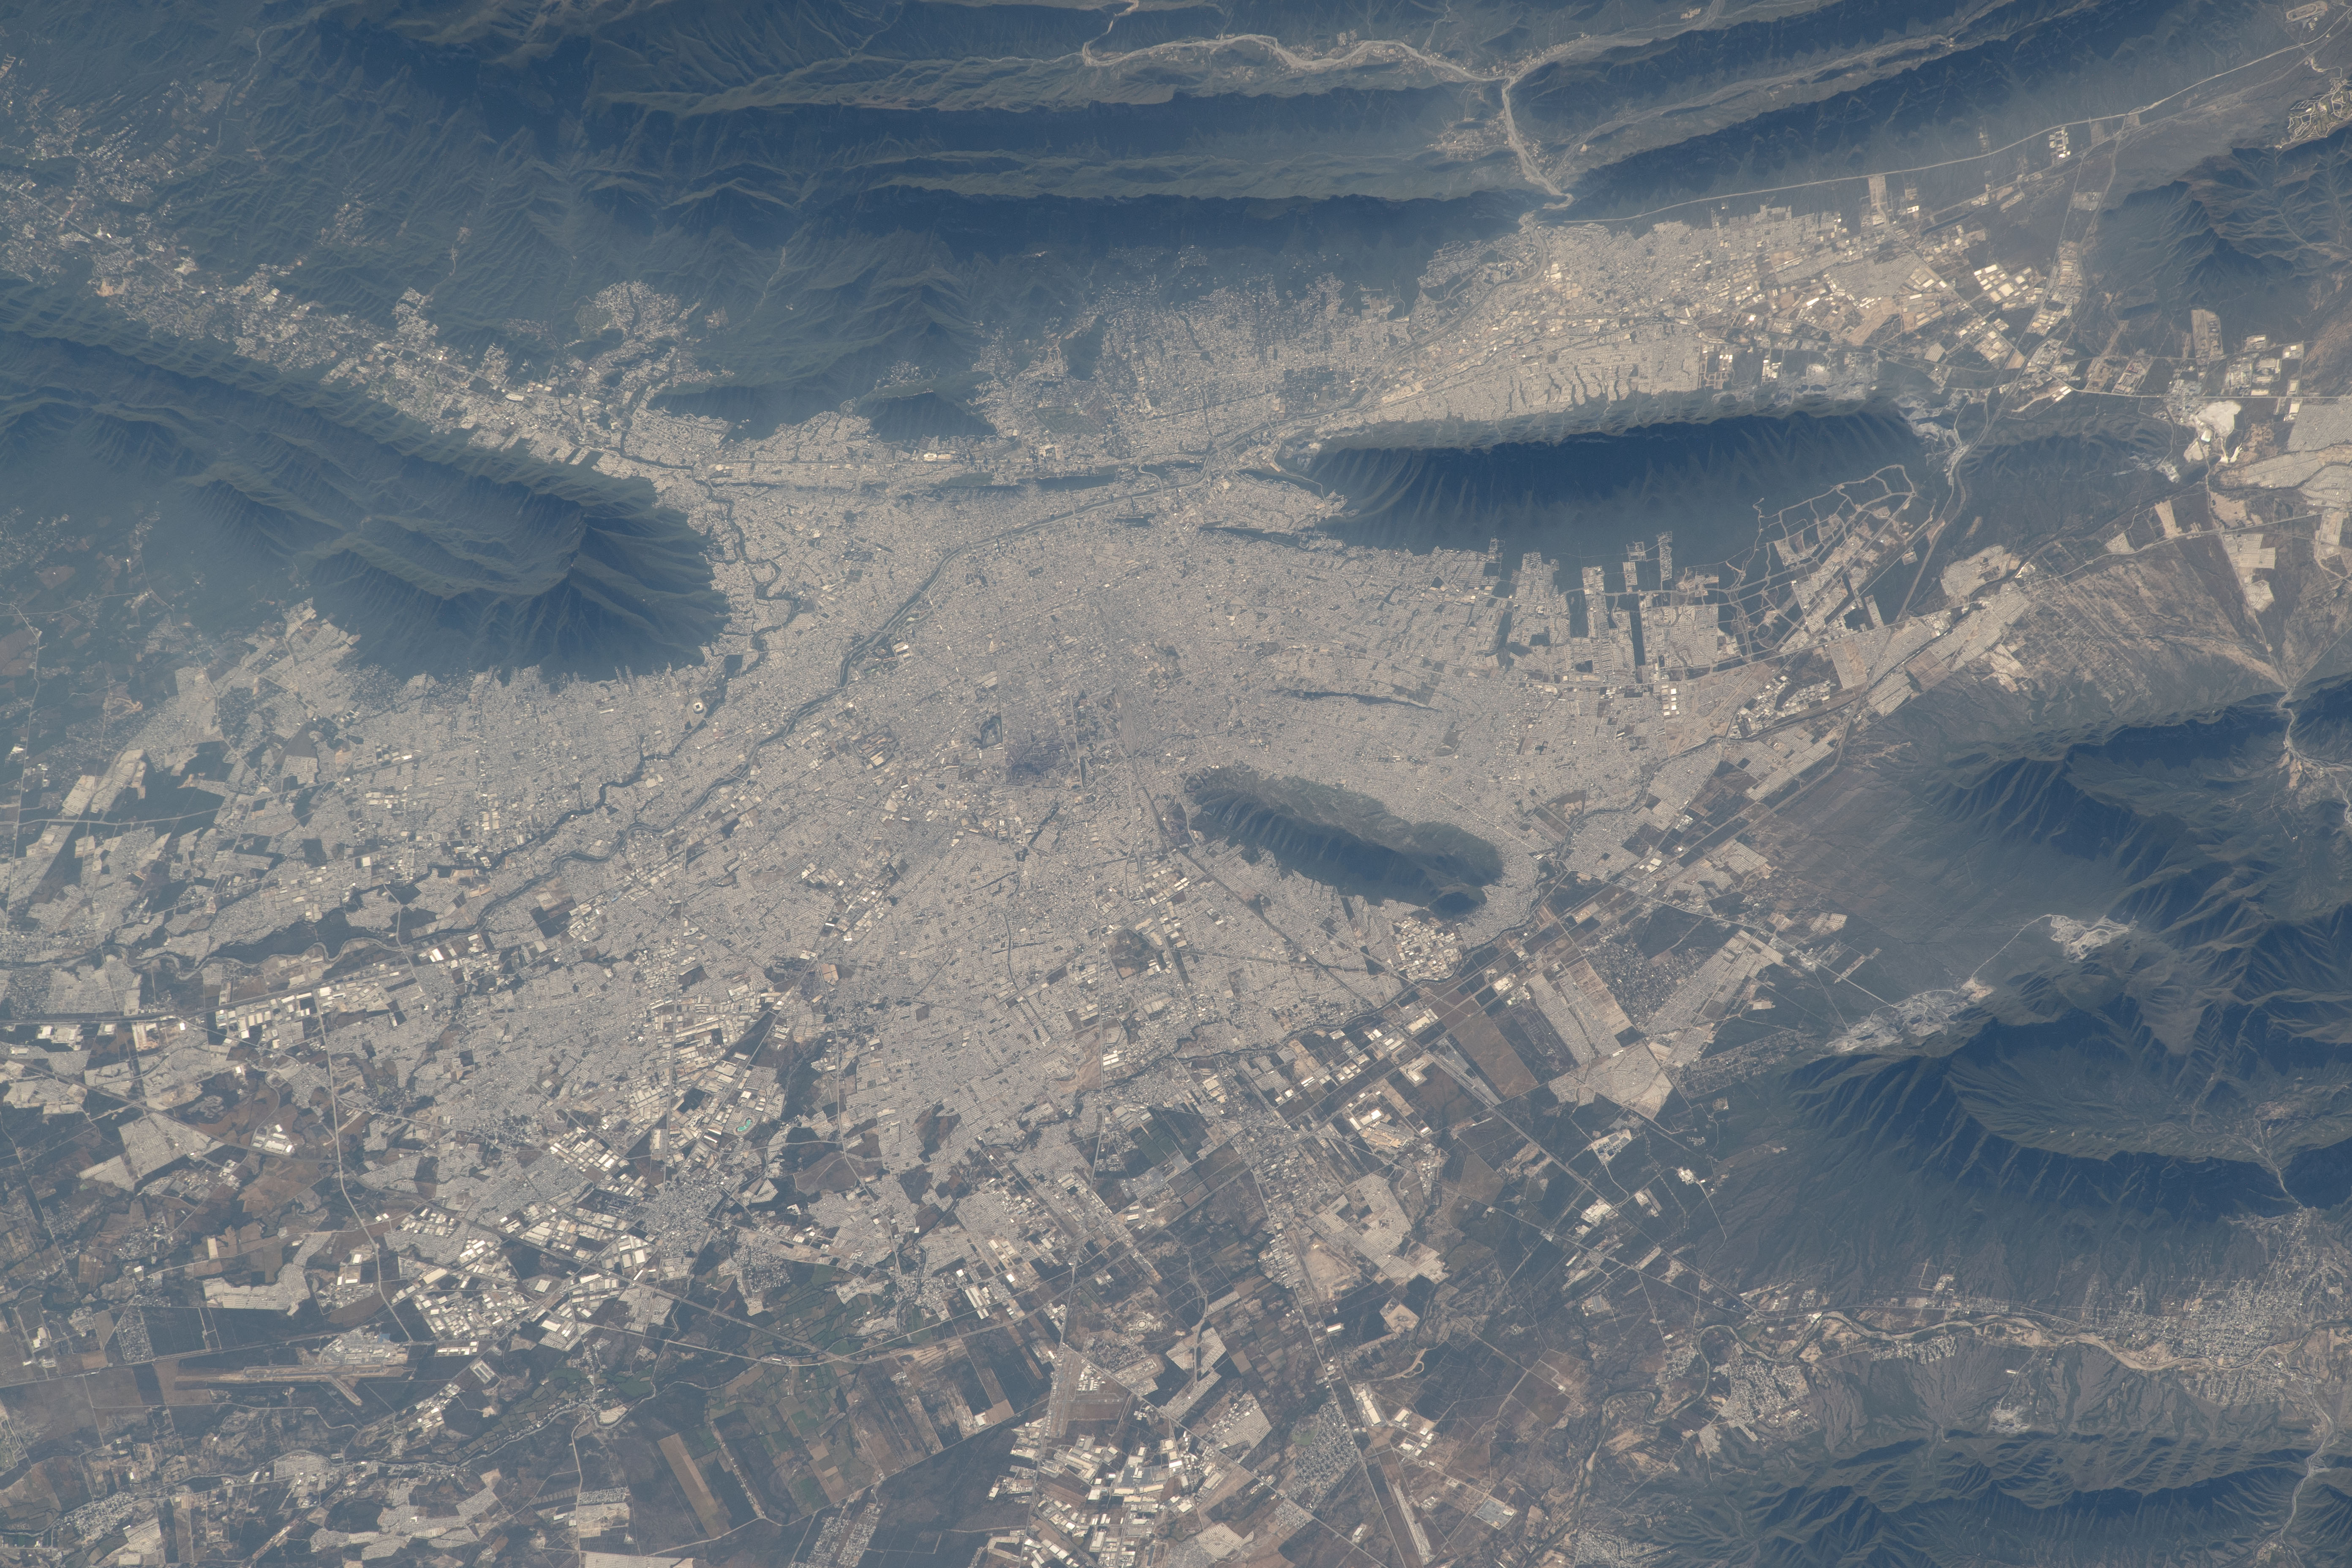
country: MEXICO
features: MONTERREY, SIERRA EL FRAILE Y SAN MIGUEL
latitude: 25.7
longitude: -100.3
